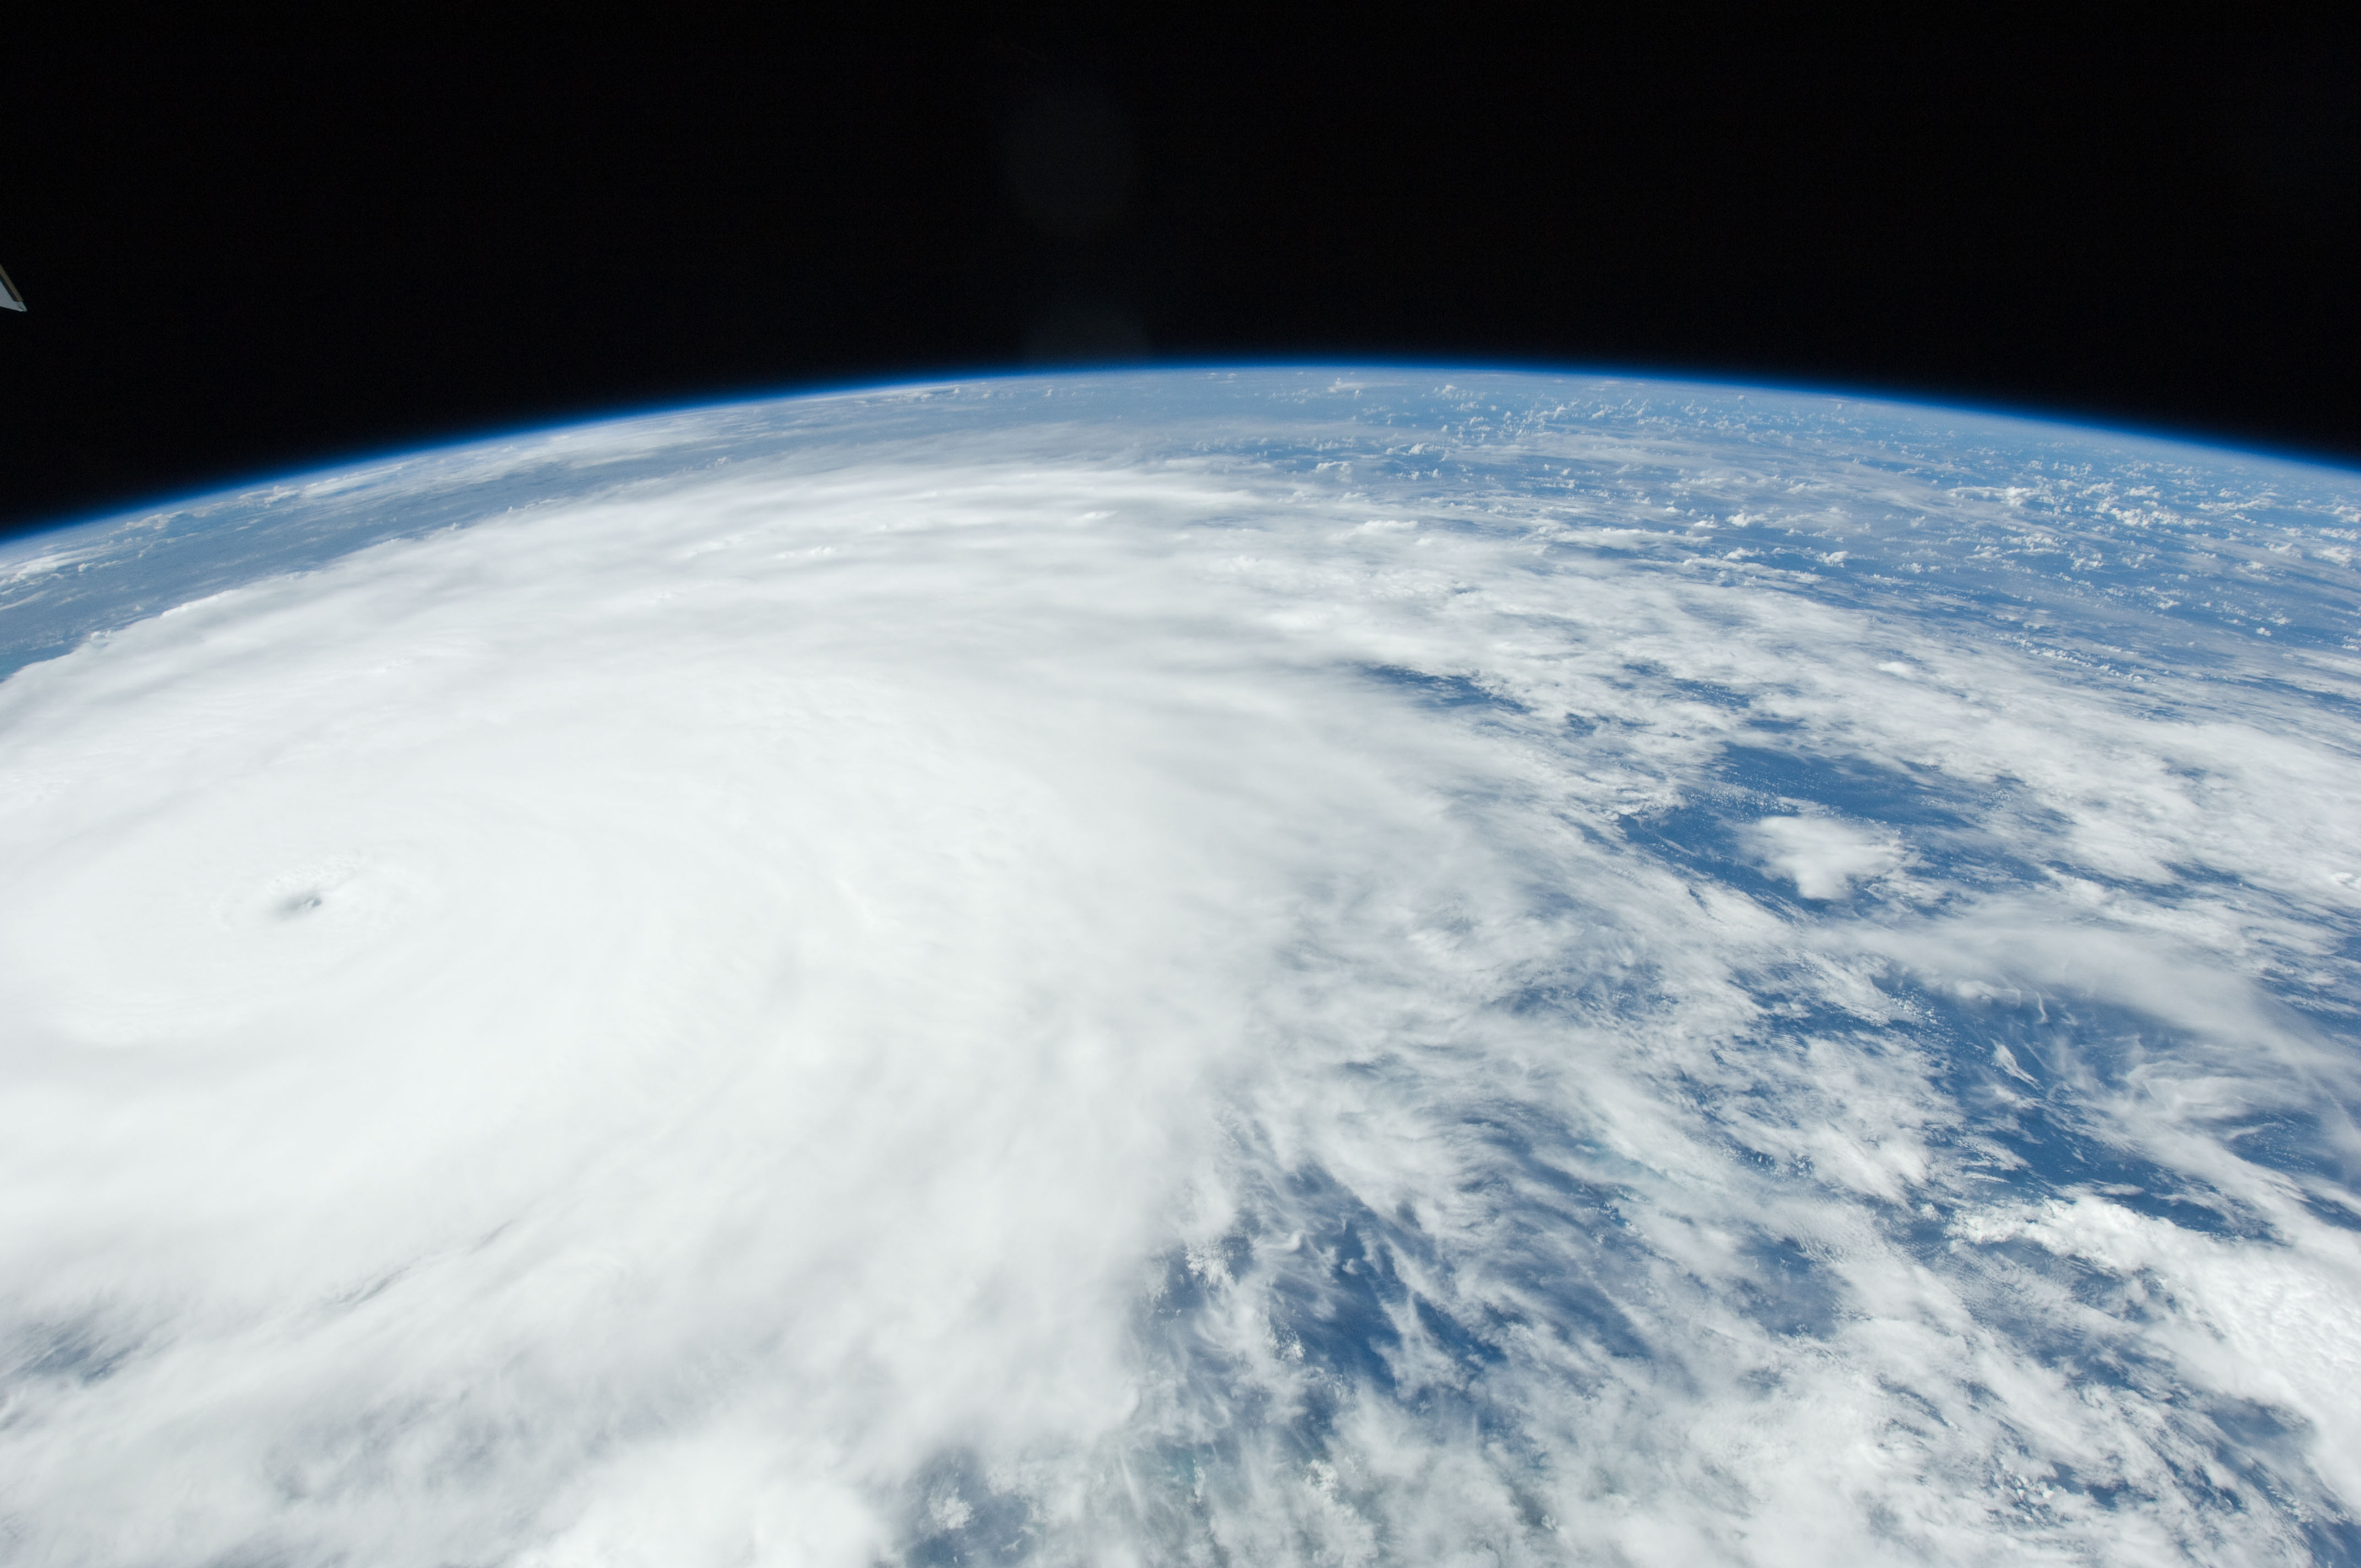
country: BAHAMAS
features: PAN-HURRICANE IRENE, ATLANTIC O., EYE, STORM BANDS, ISS
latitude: 23.5
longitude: -74.5
